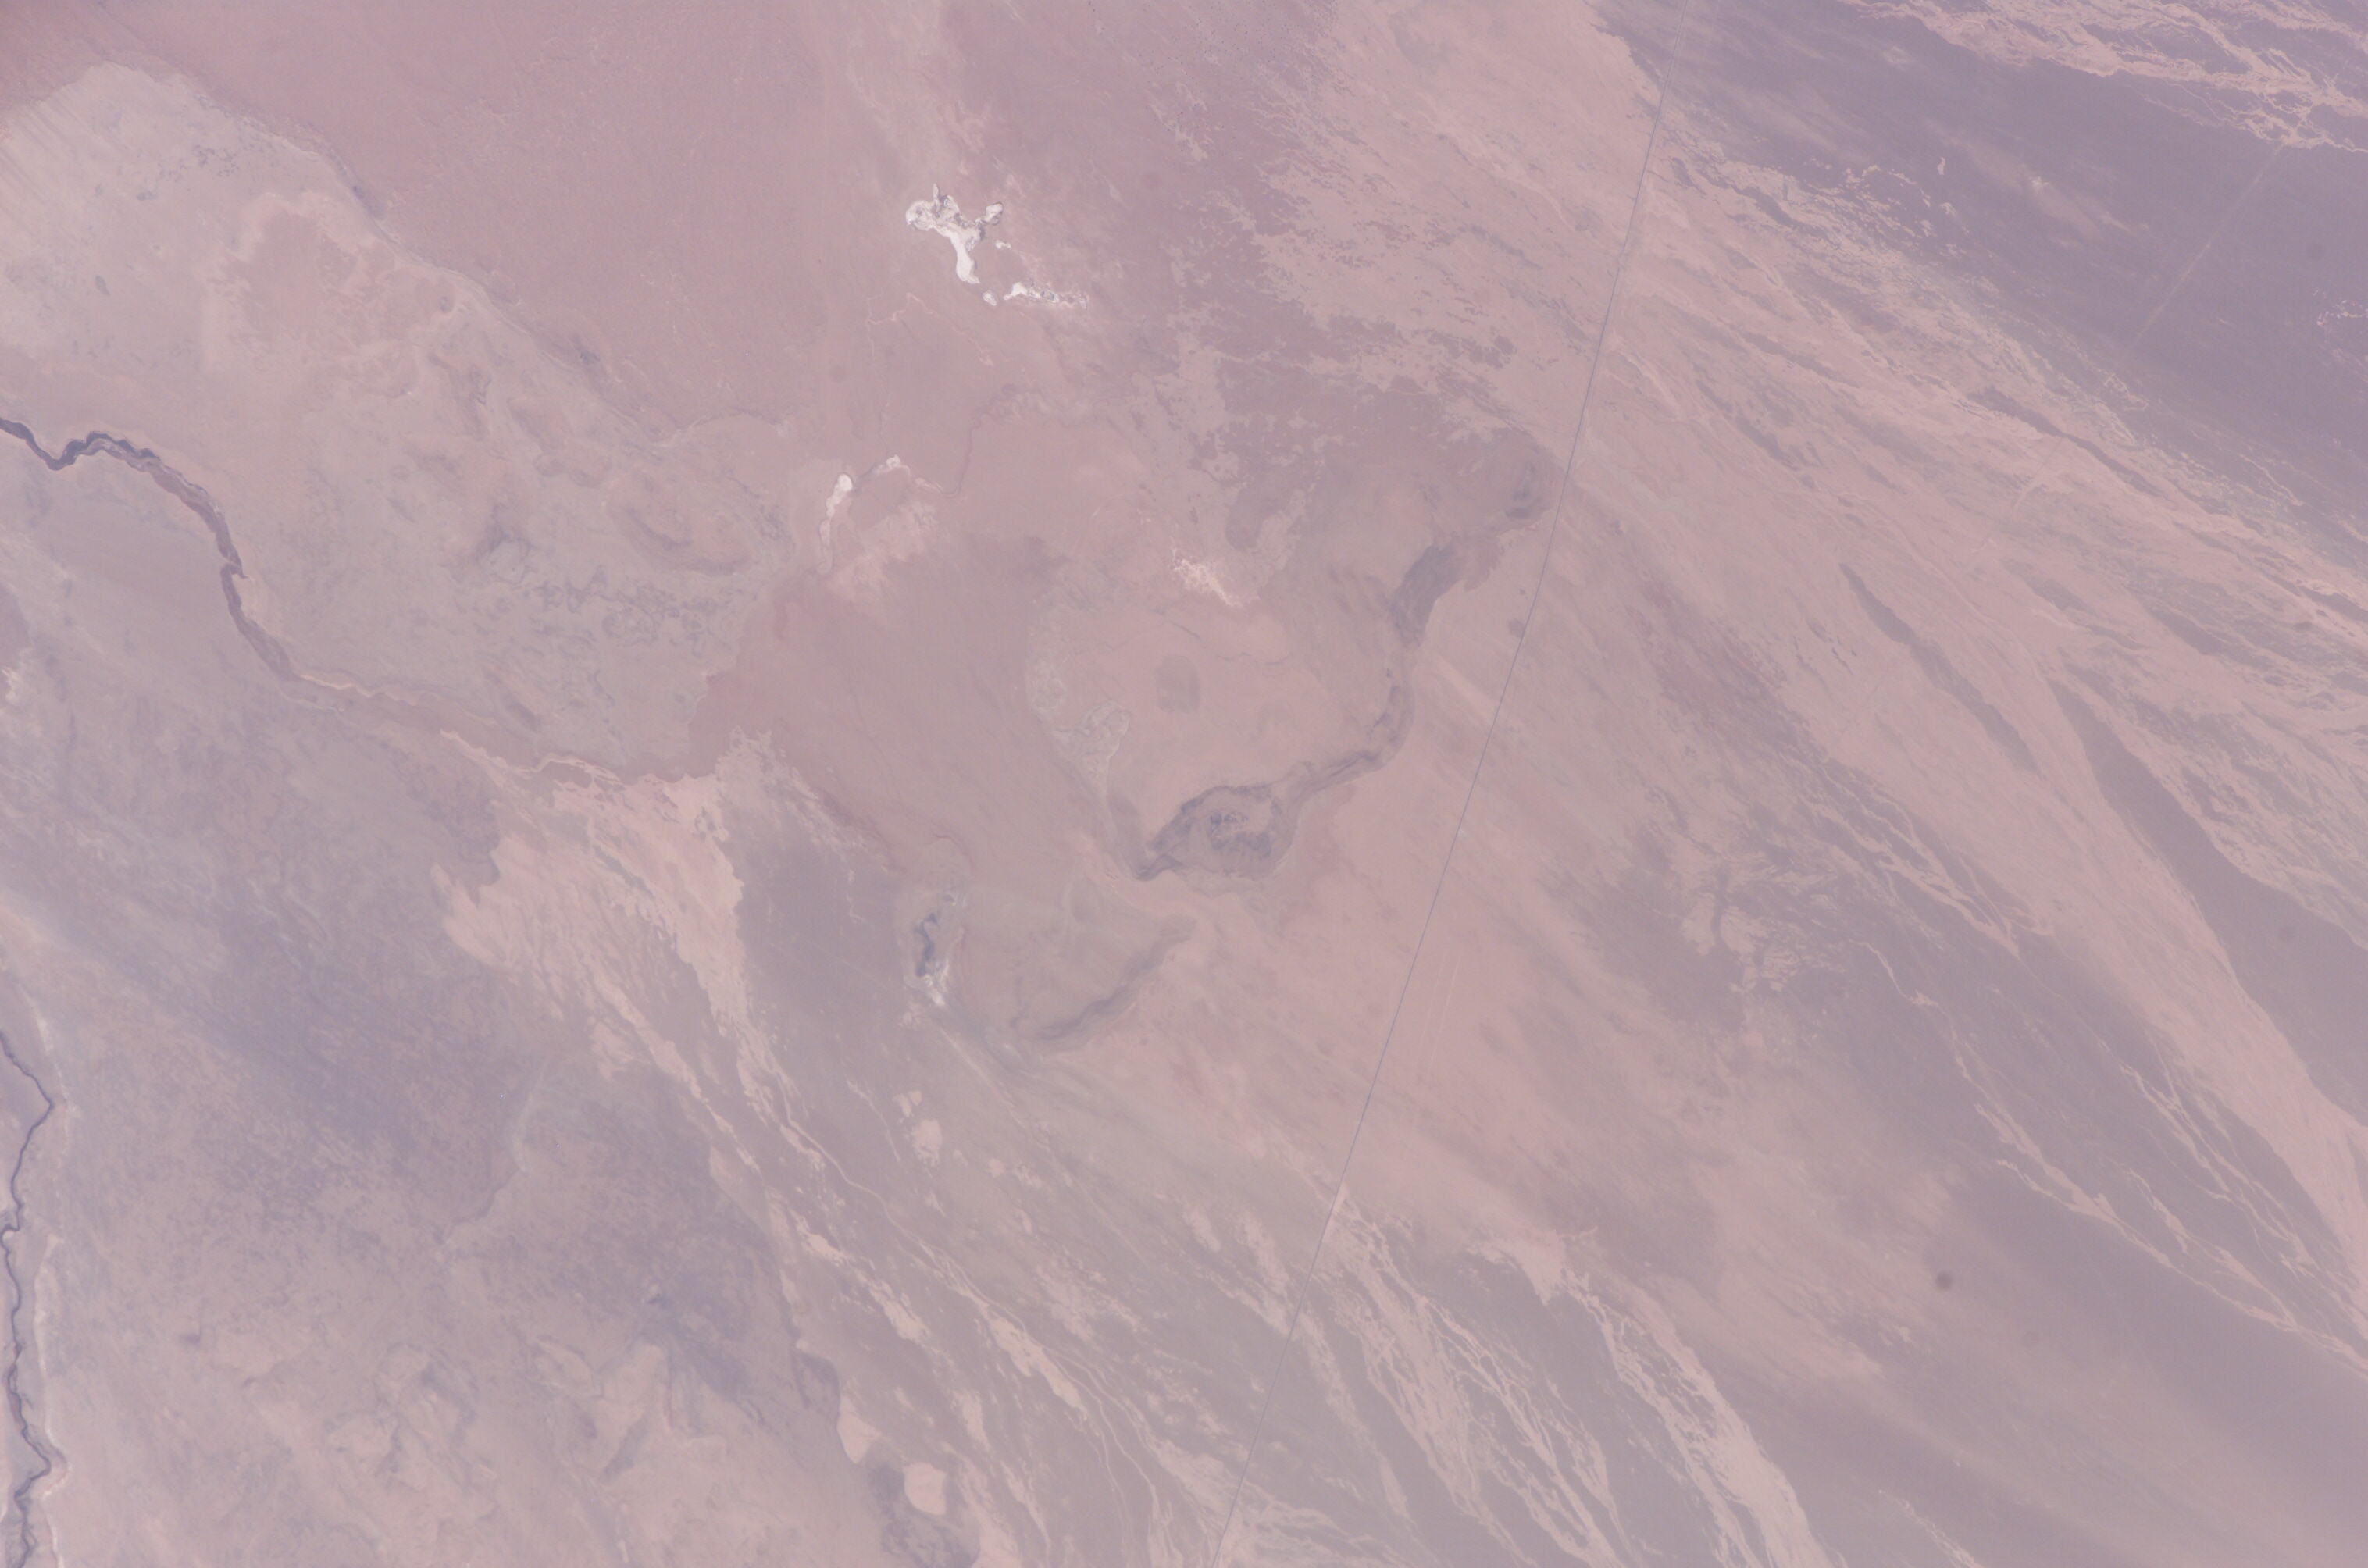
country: CHILE
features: DRY LAKE BEDS, FANS, ROAD
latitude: -21.3
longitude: -69.6
